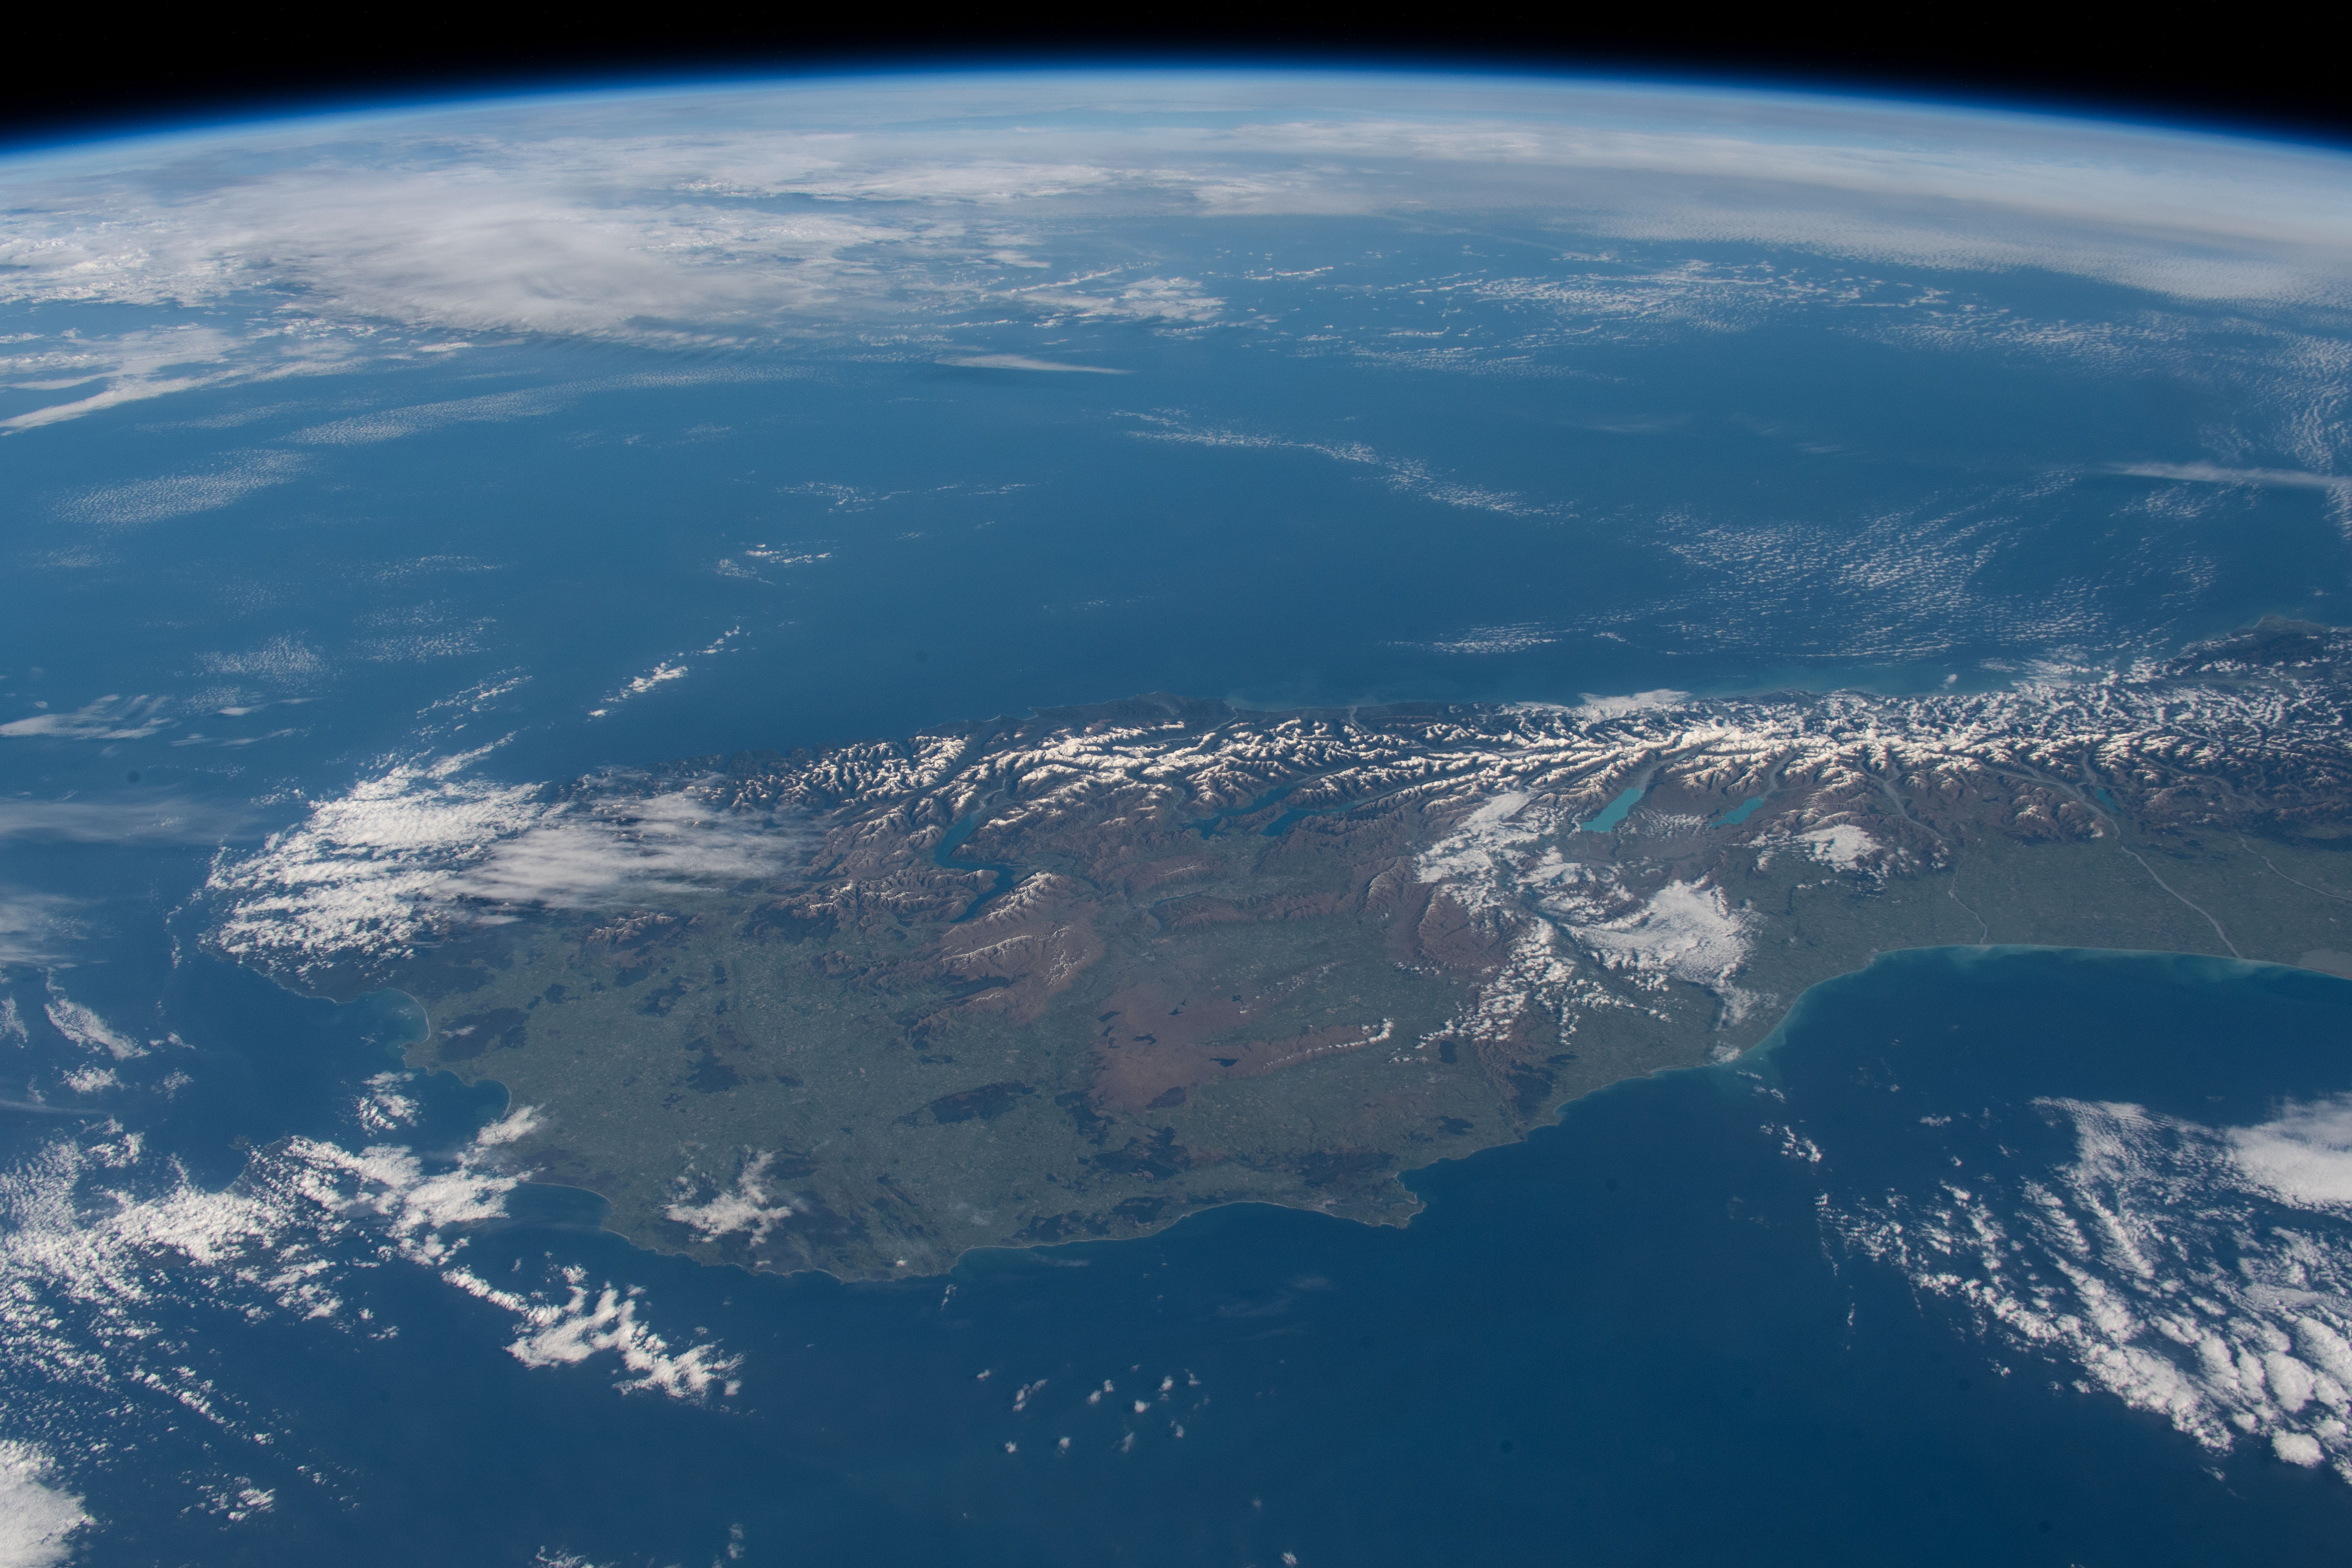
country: NEW ZEALAND-SI
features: NEW ZELAND, SOUTH ISLAND, SOUTHERN ALPS MOUNTAINS
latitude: -44.0
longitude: 168.5
